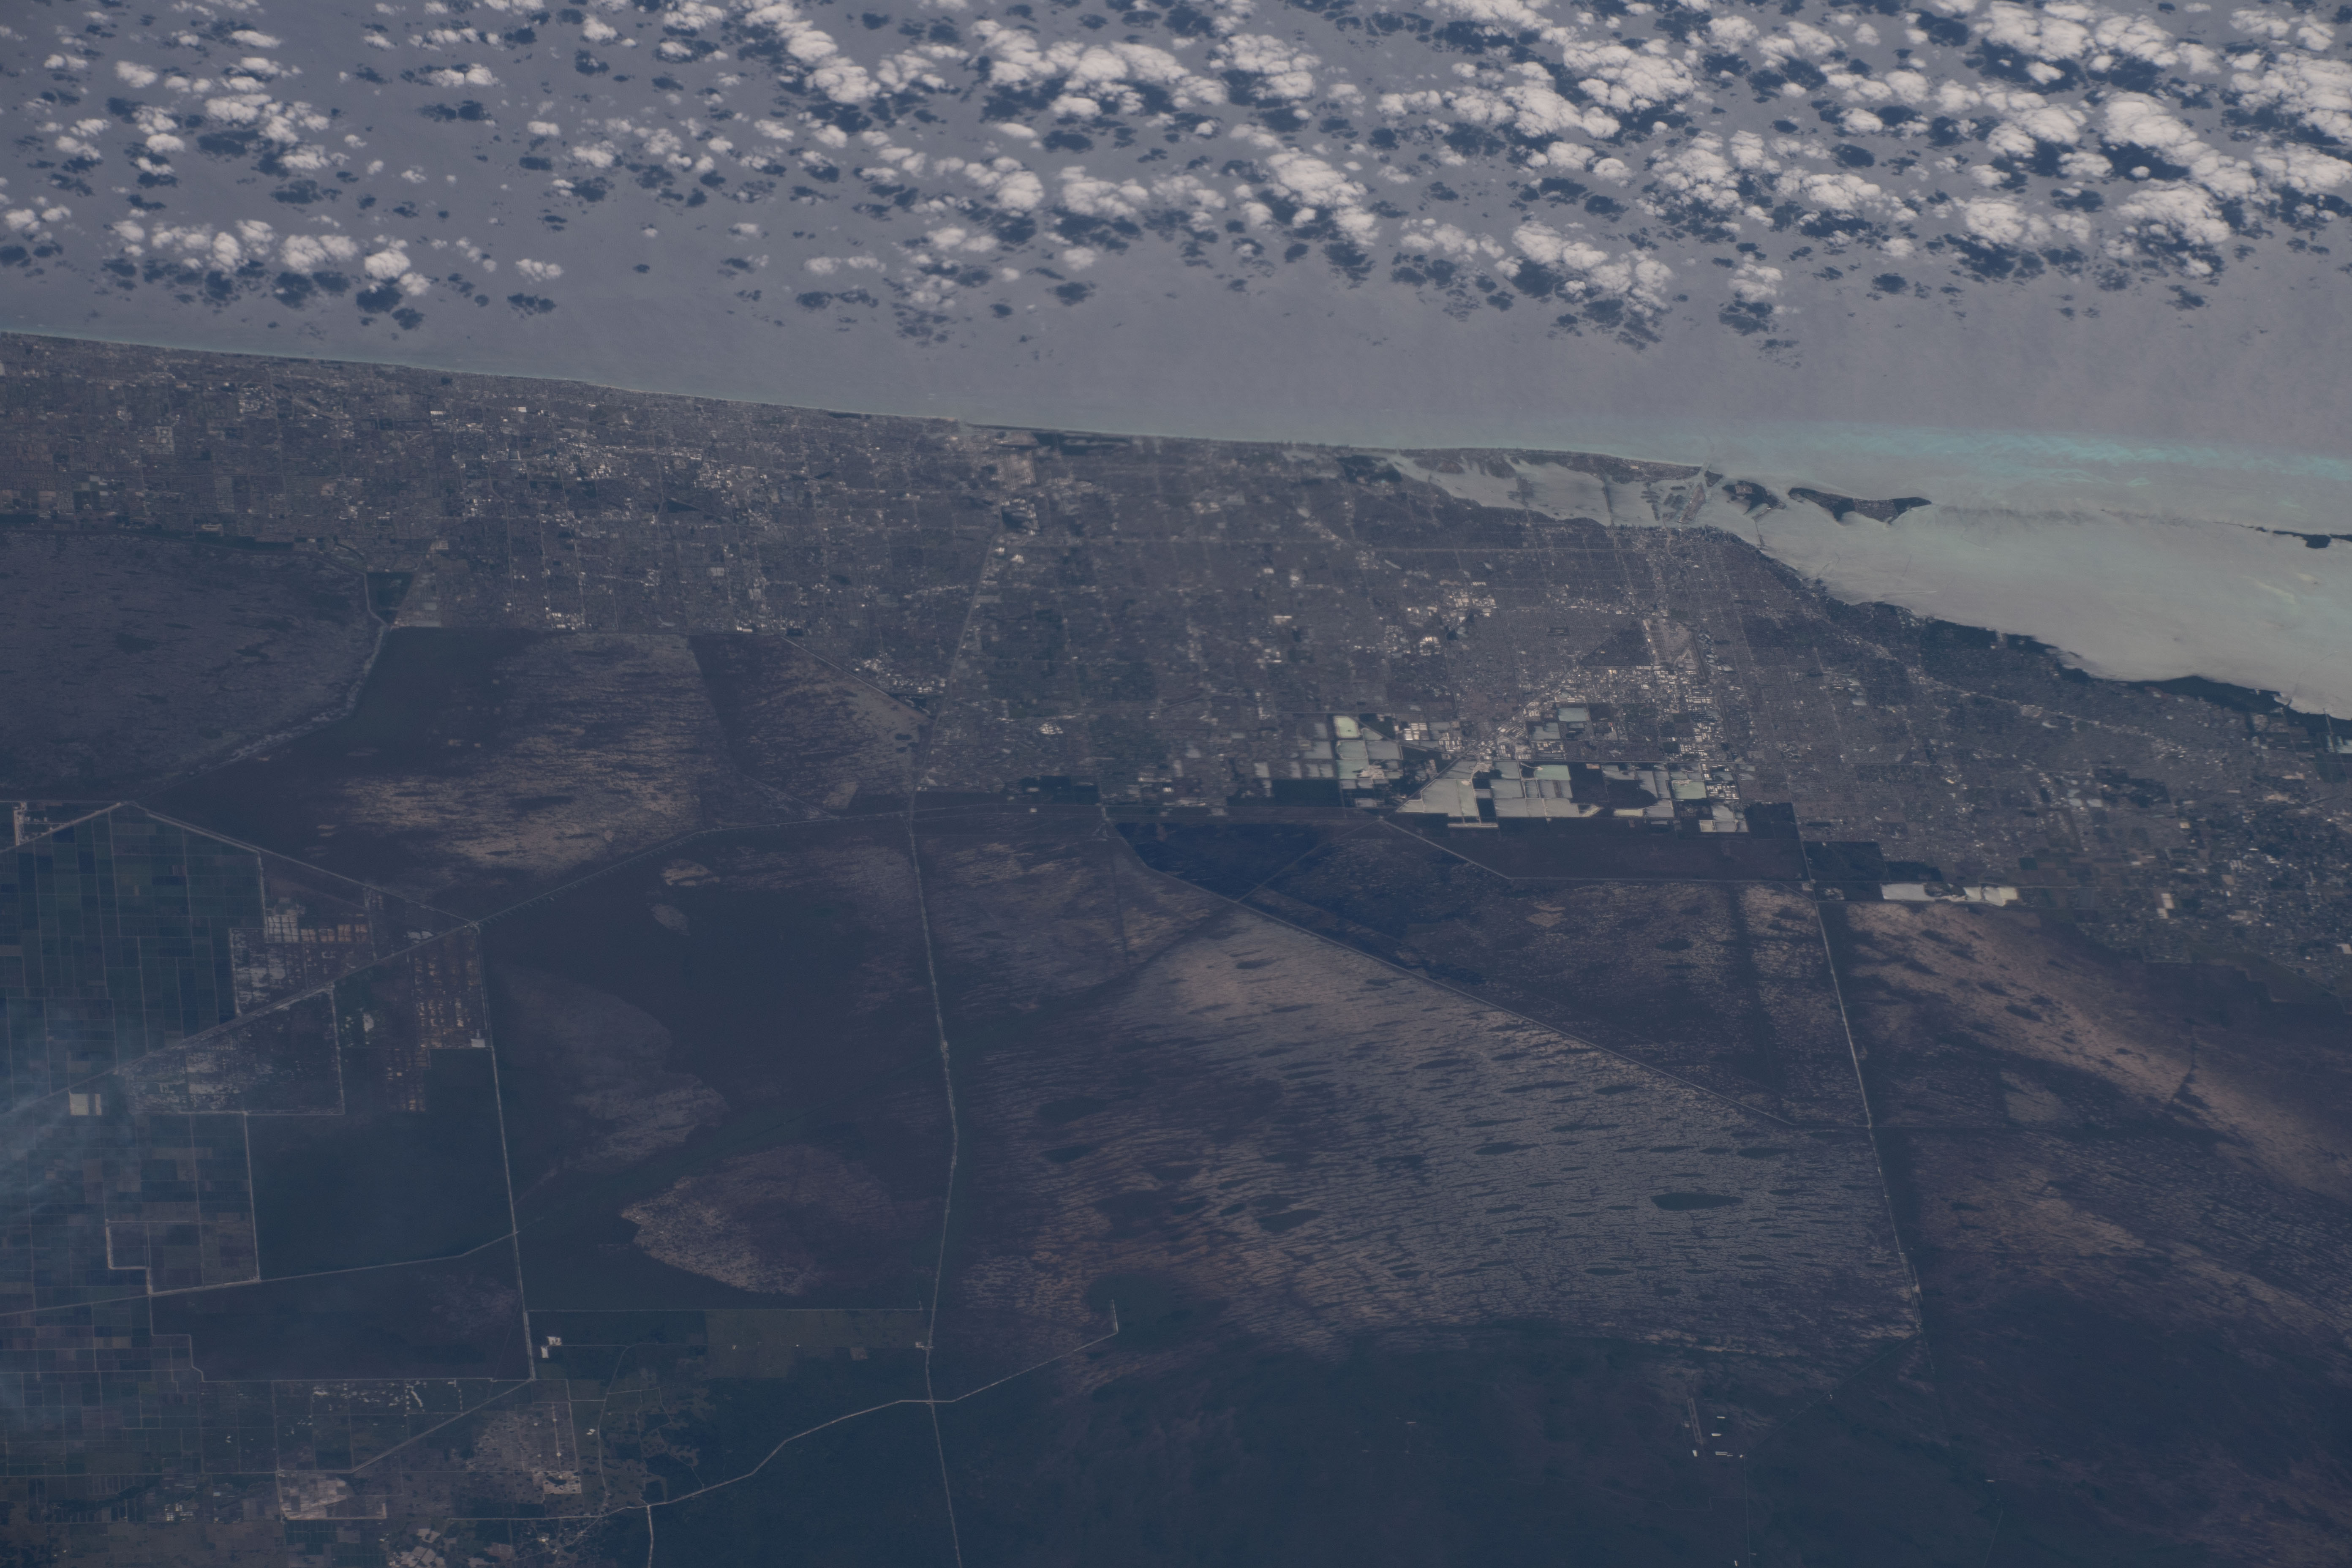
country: USA-FLORIDA
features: FLORIDA,USA,MIAMI METRO AREA
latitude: 26.0
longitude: -80.4
